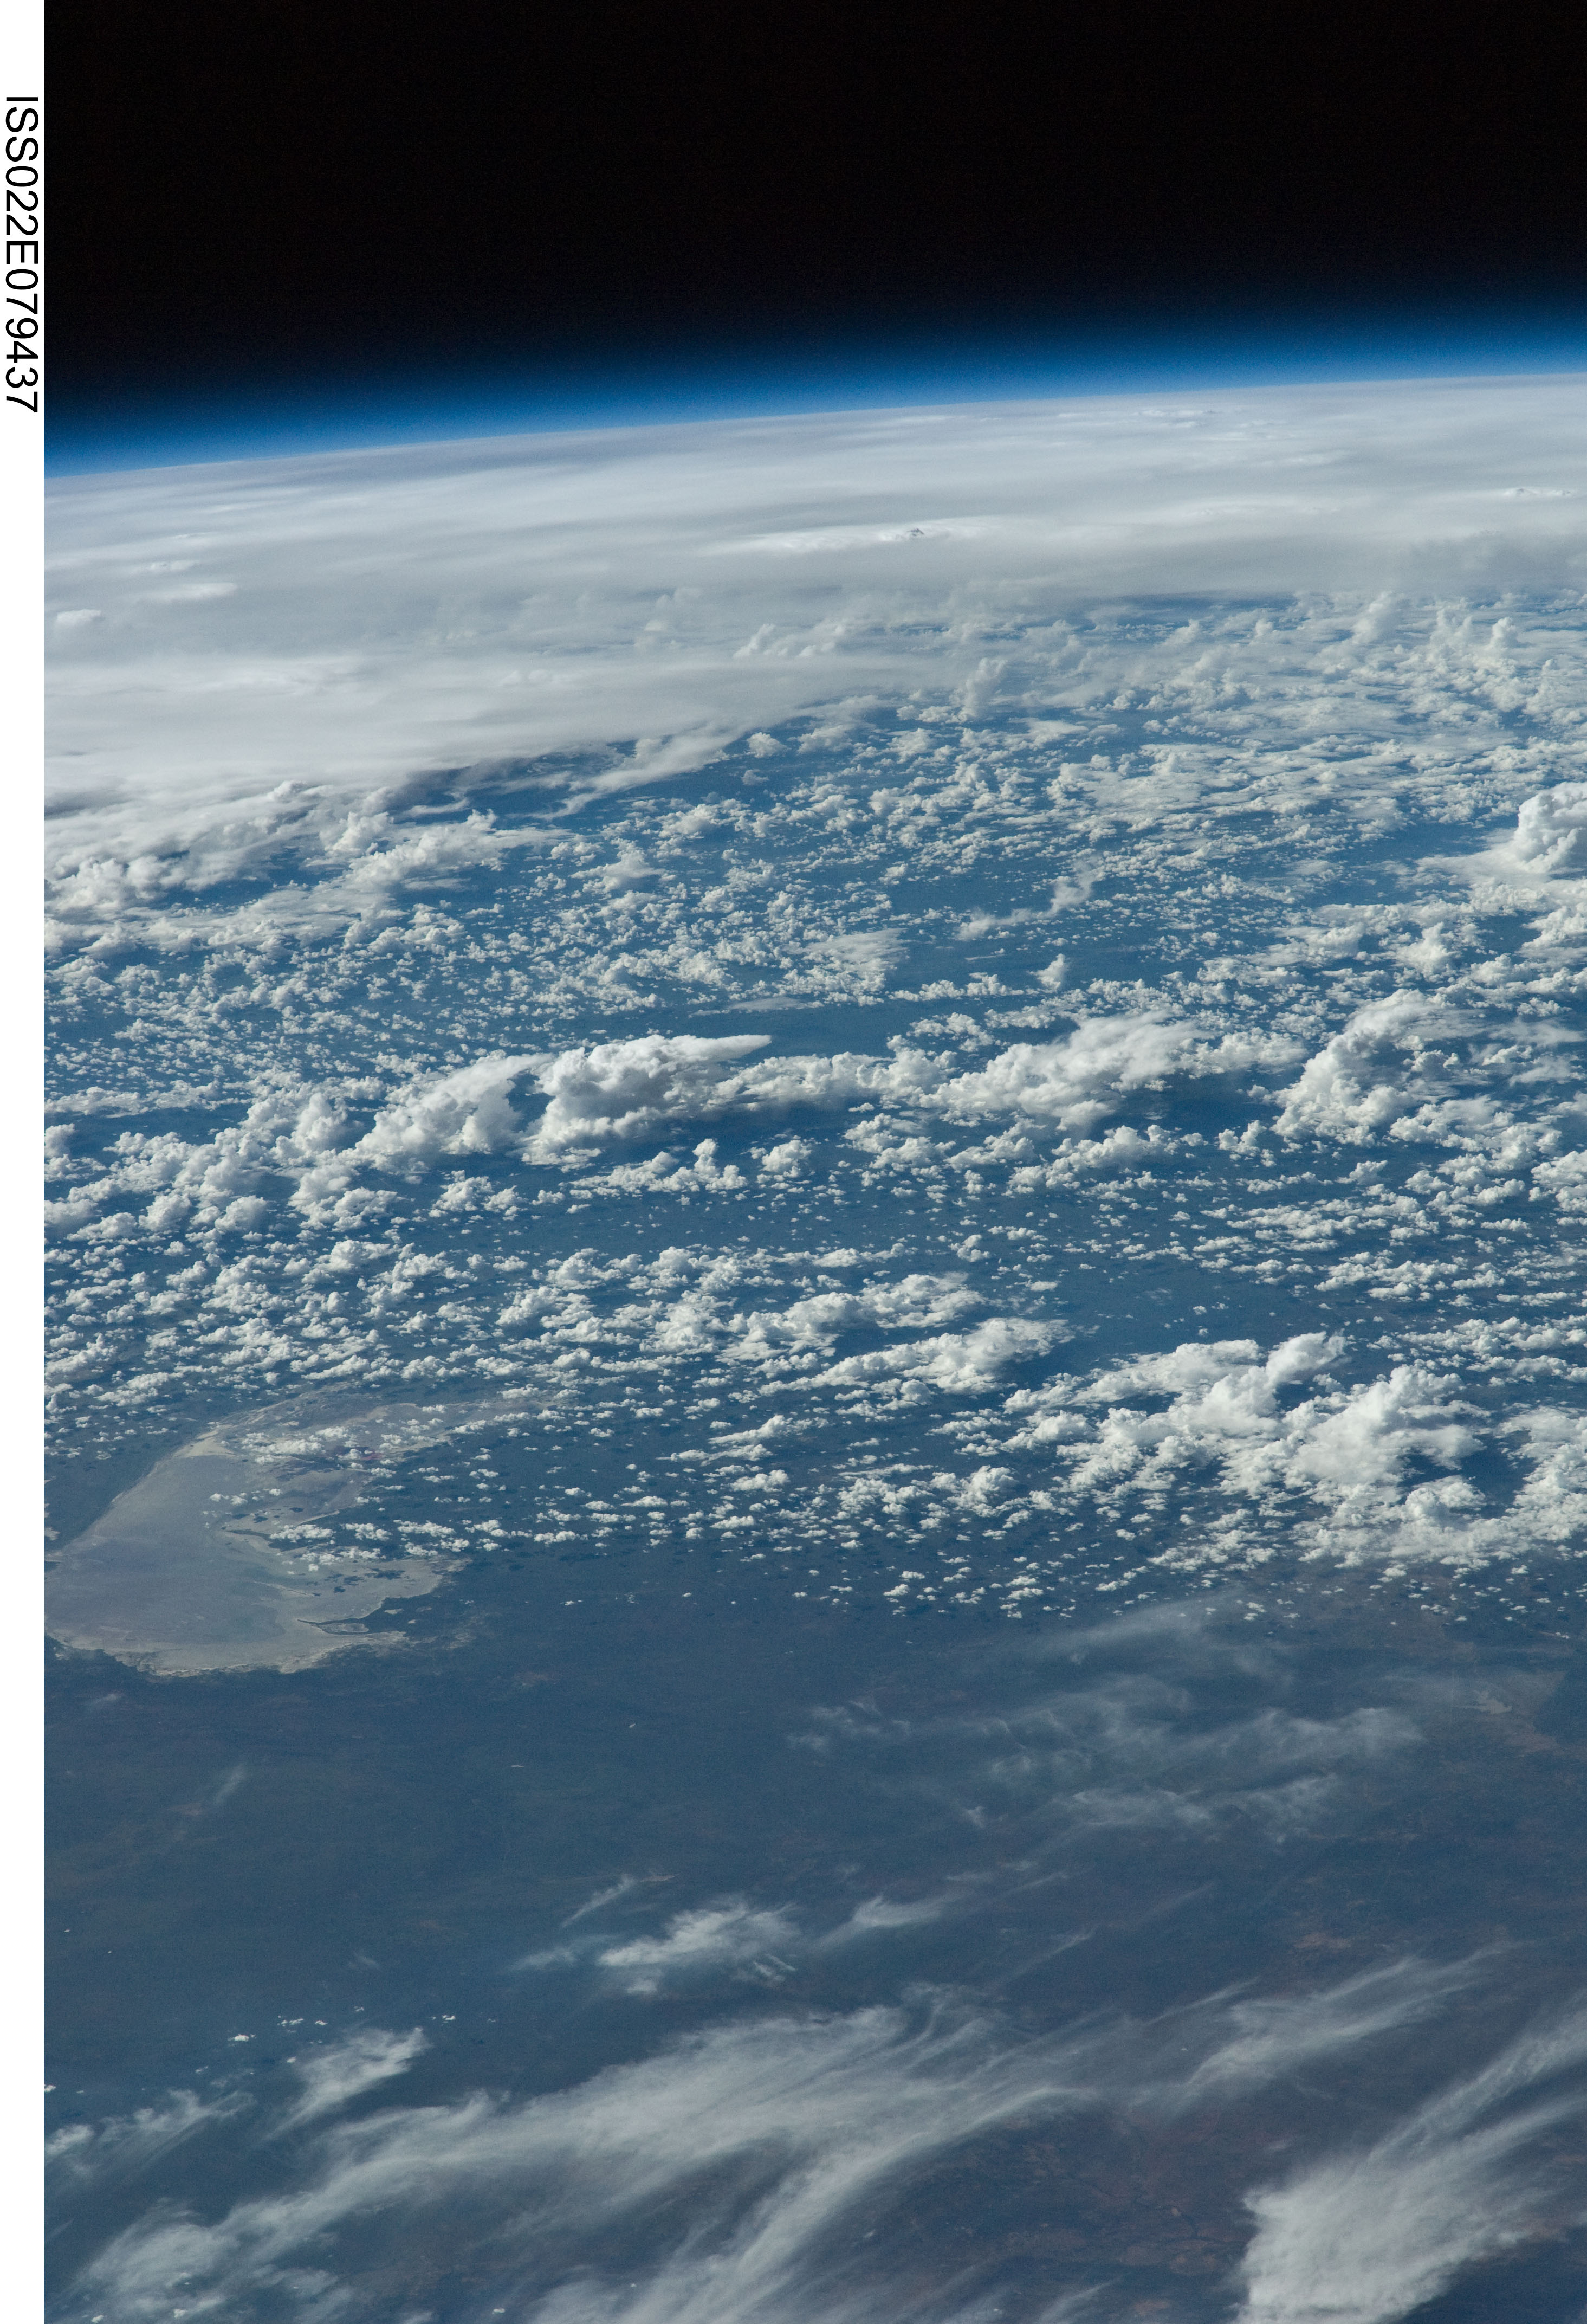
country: BOTSWANA
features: SUA PAN, MAKGADIKGADI DSEPRESSION
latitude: -19.8
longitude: 26.6
